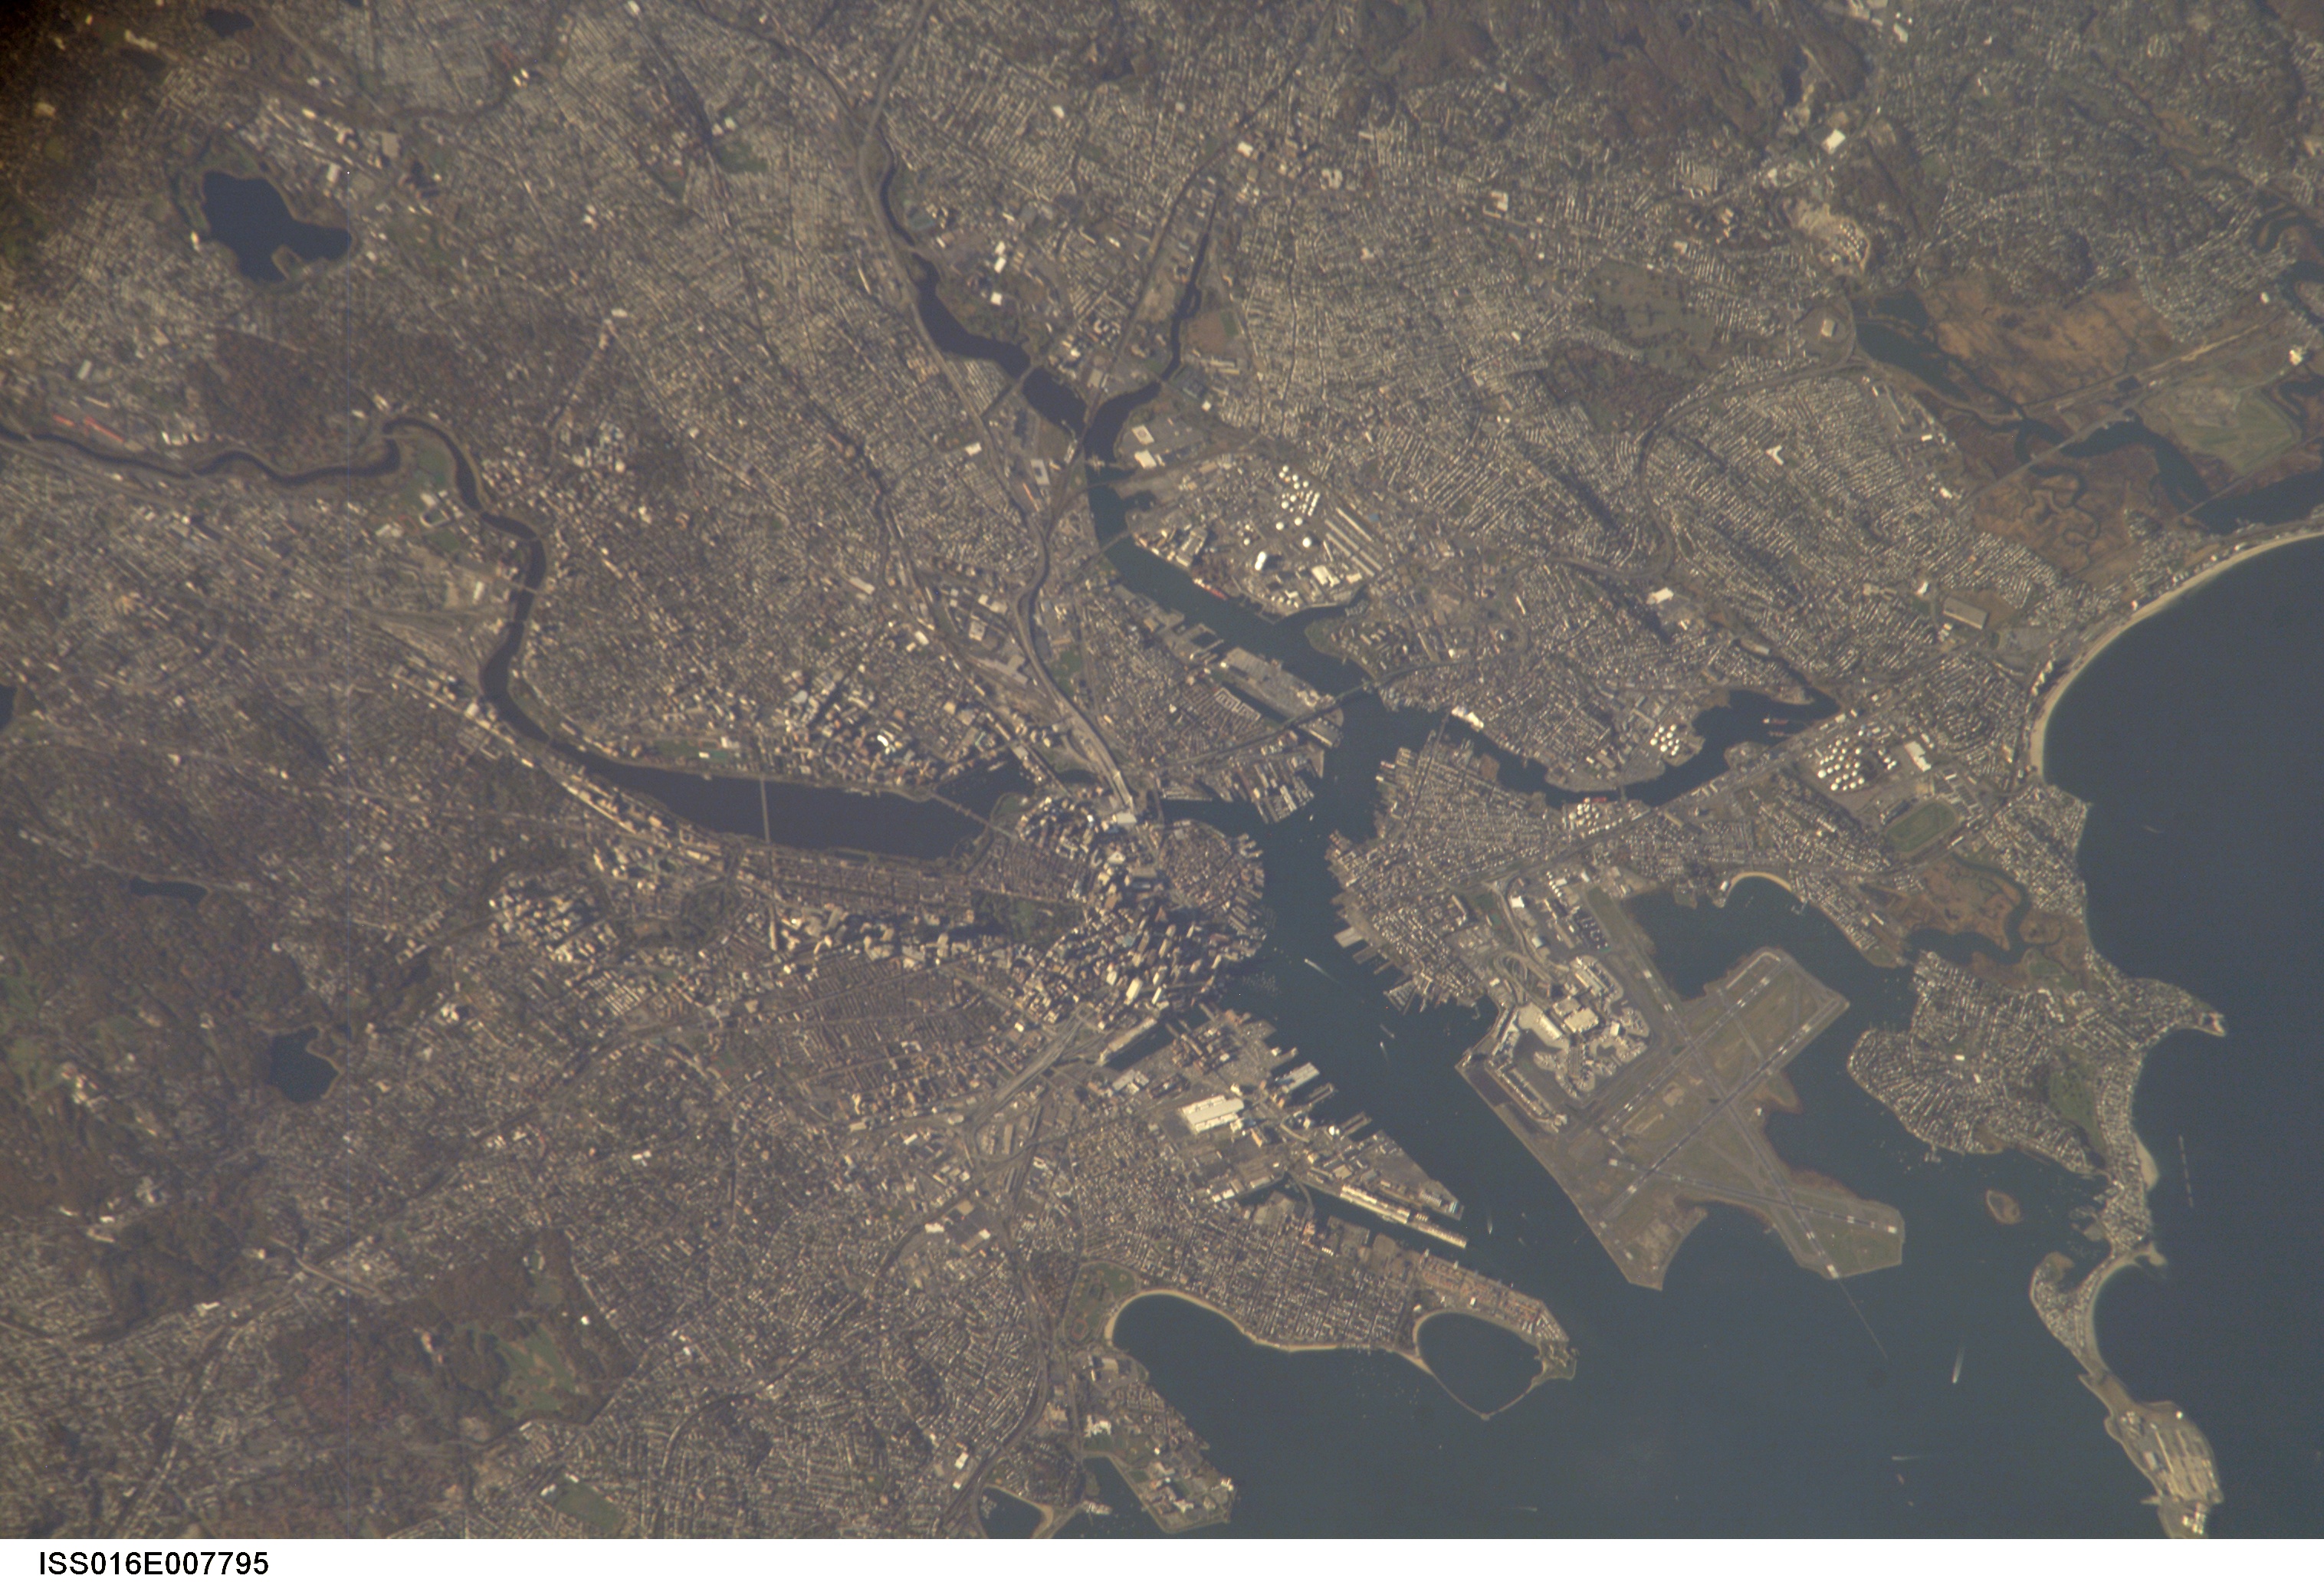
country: USA-MASSACHUSETTS
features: BOSTON, LOGAN INT'L AIRPORT
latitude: 42.4
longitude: -71.1
